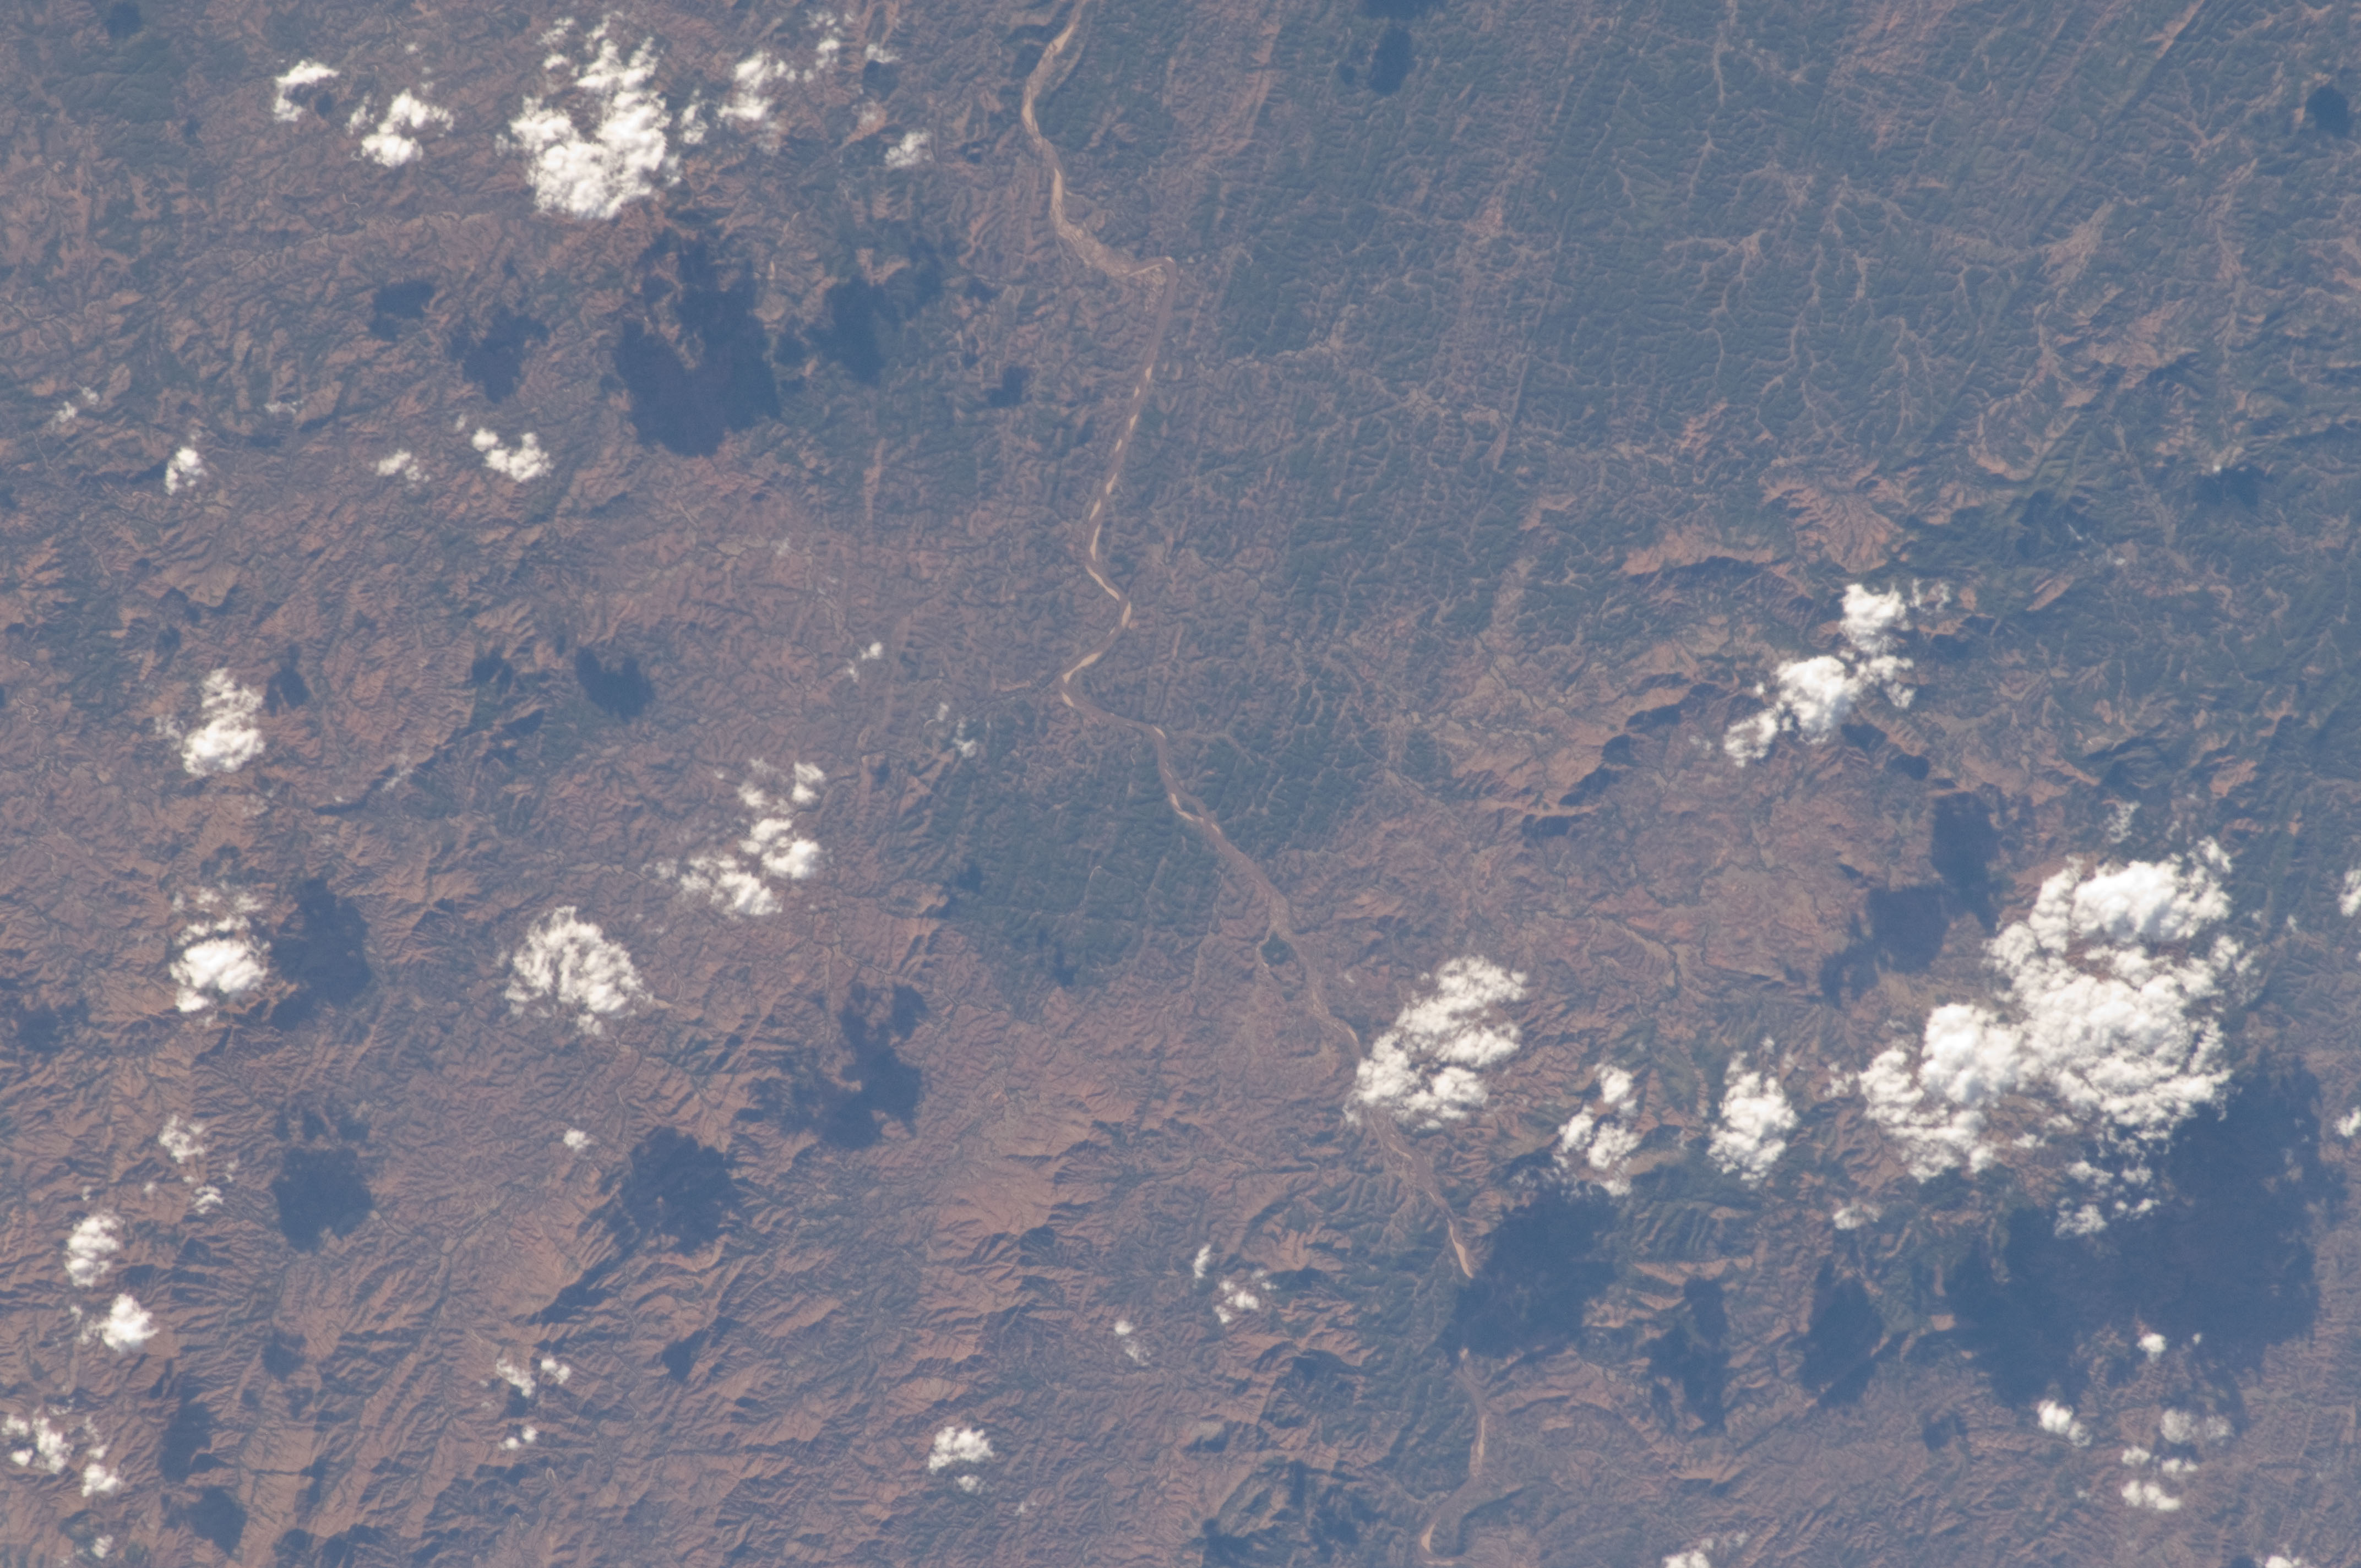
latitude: -15.9
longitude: 48.2
